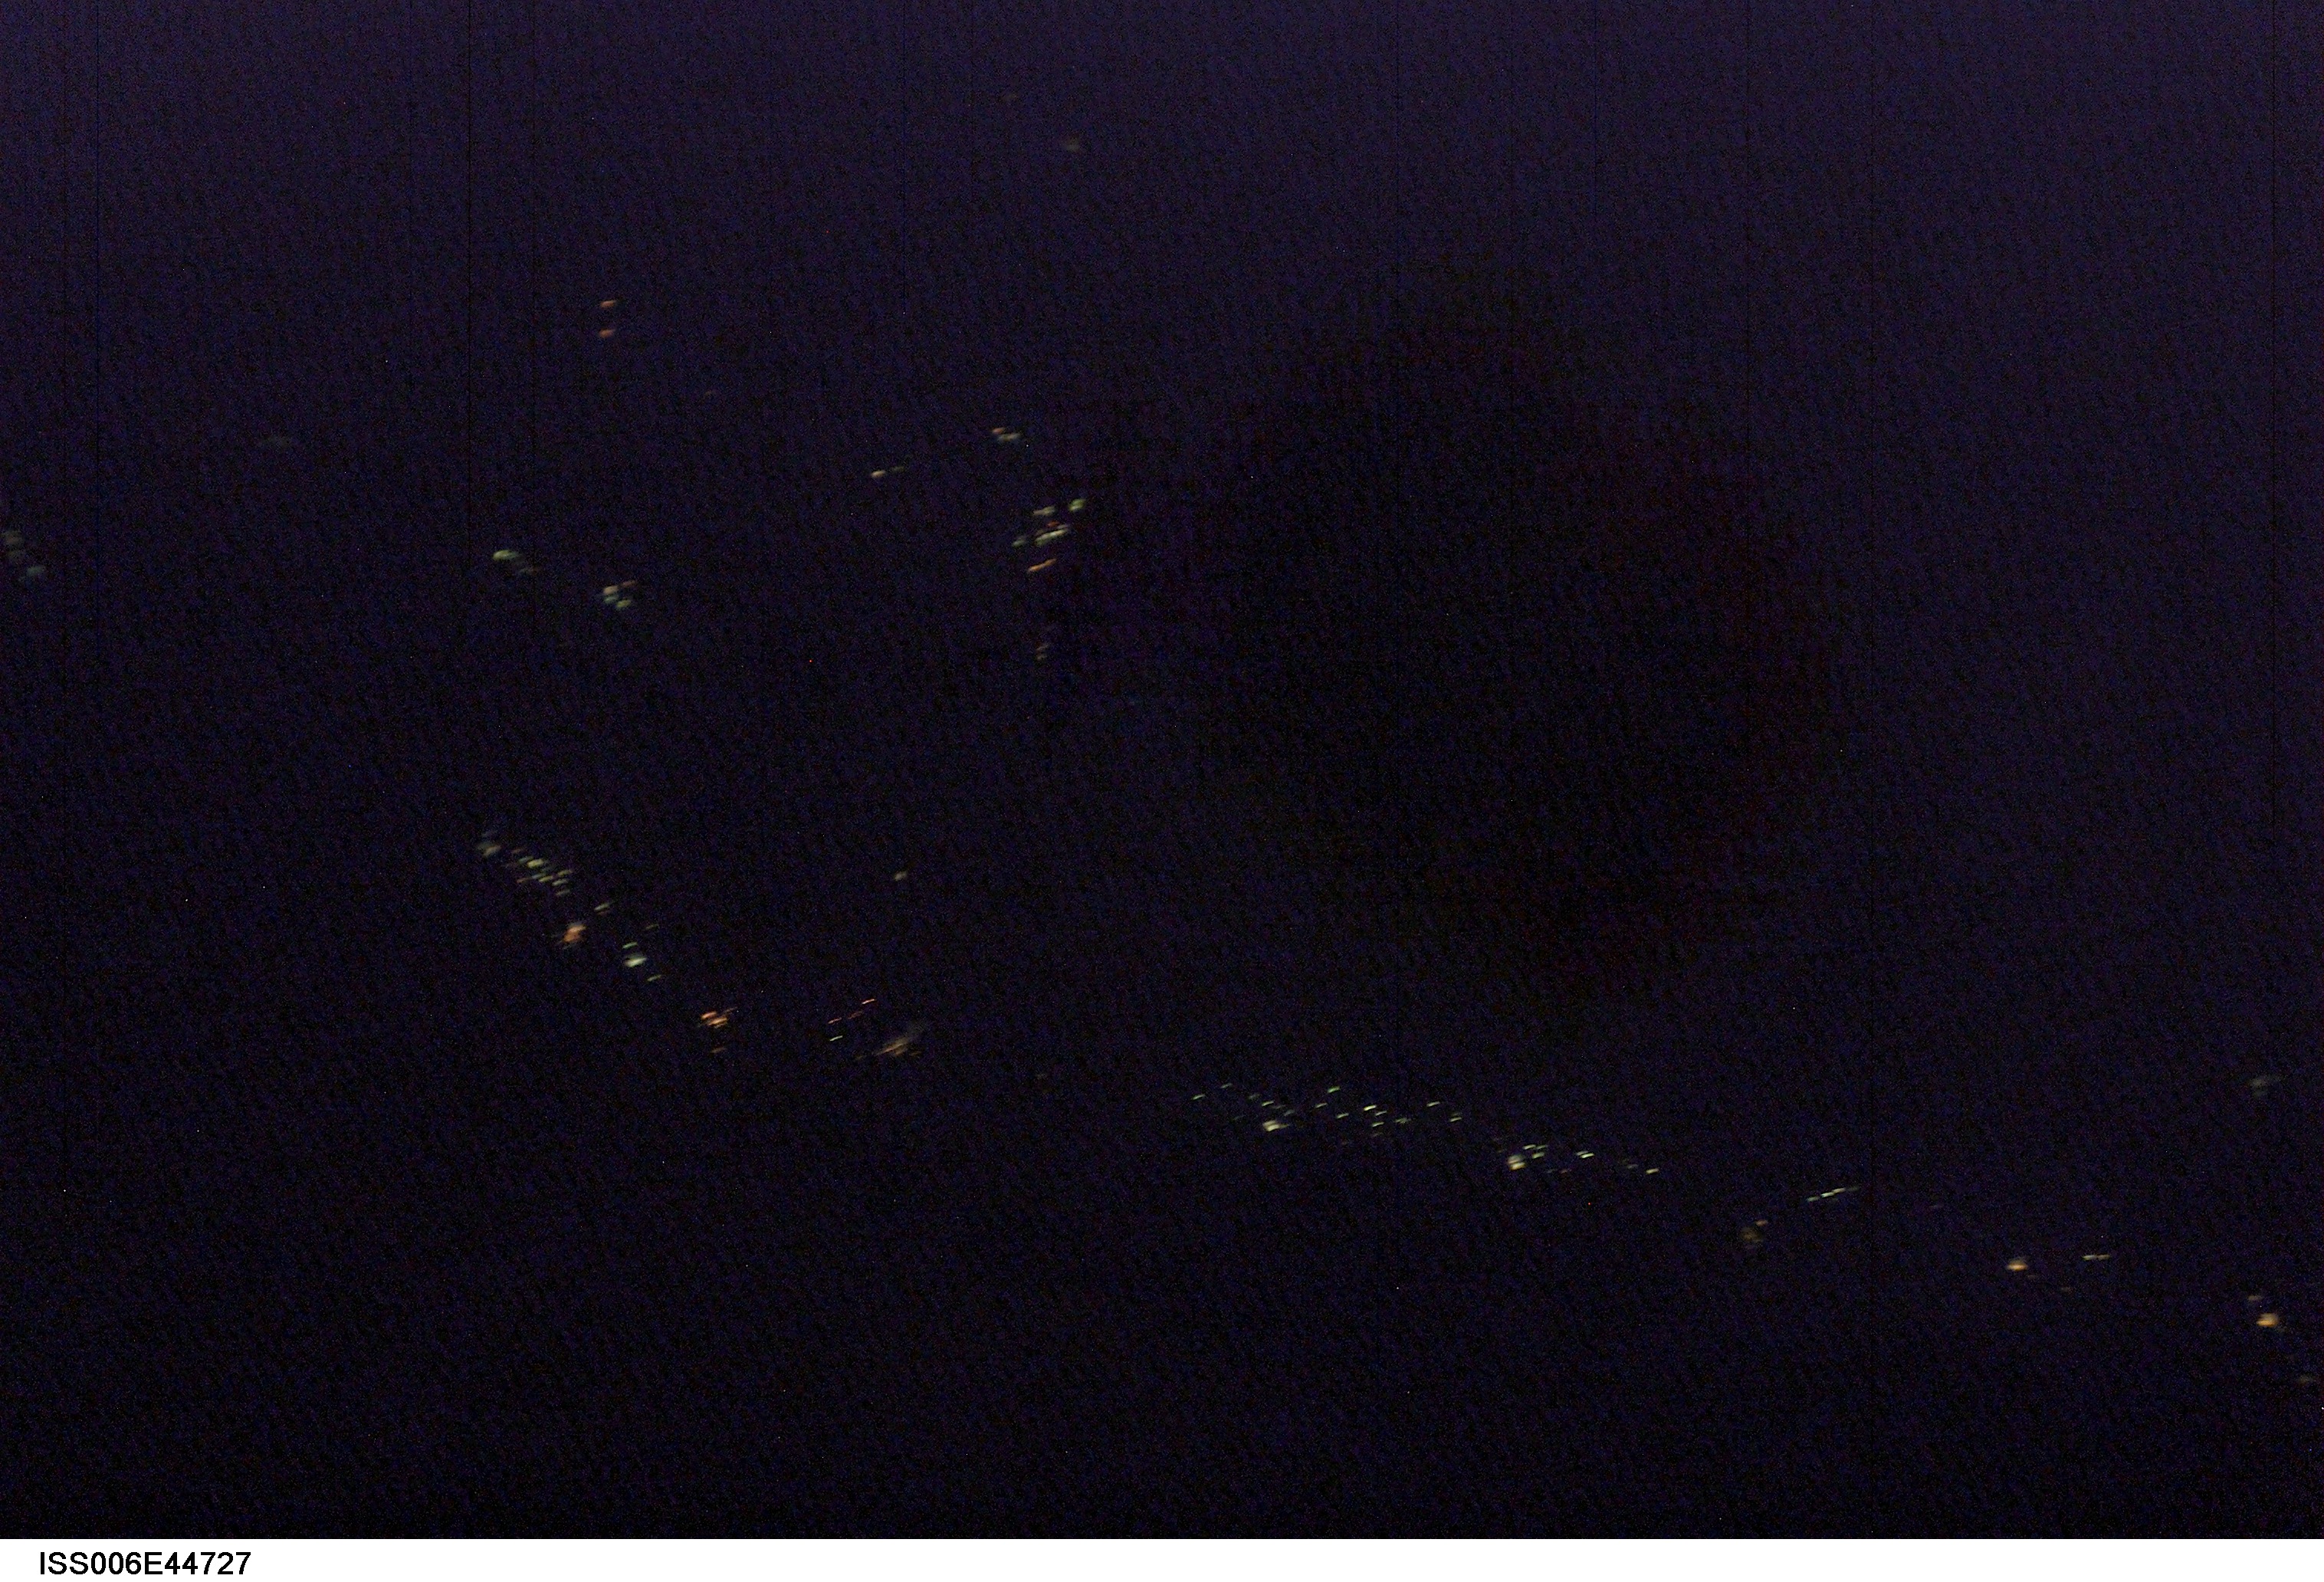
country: AUSTRALIA-Q
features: MORANBAH AT NIGHT
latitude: -22.0
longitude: 148.5
